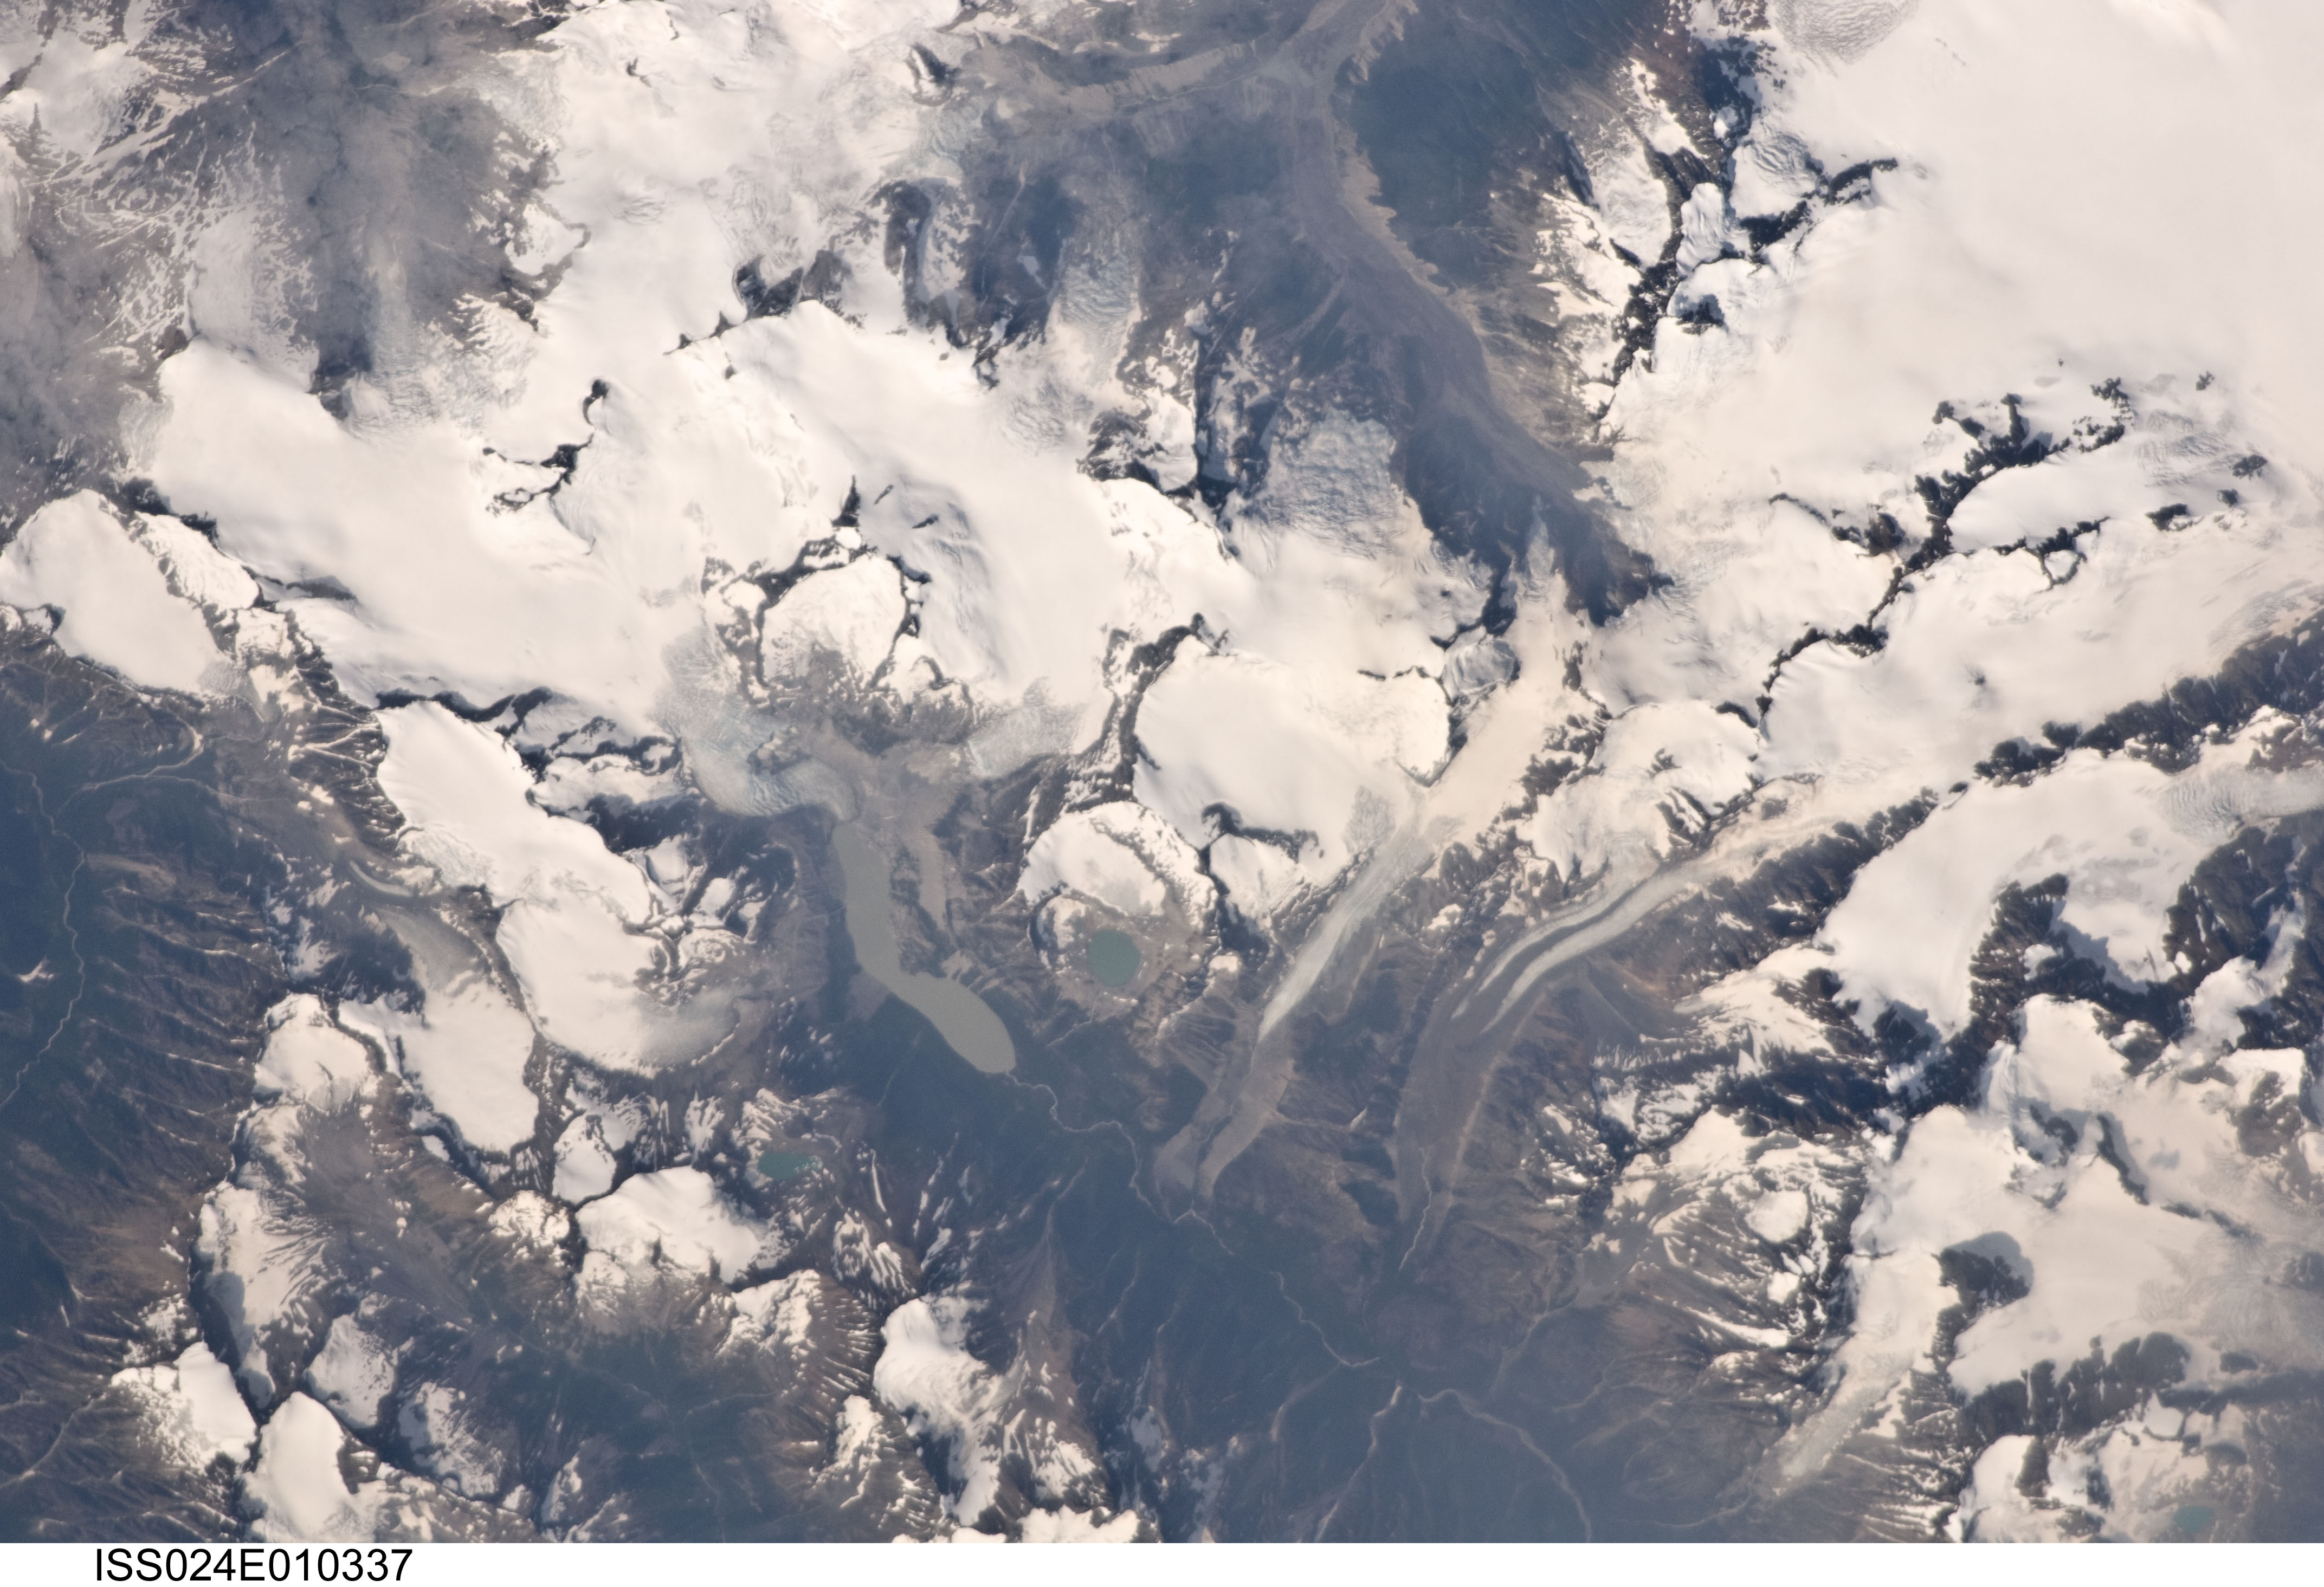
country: CANADA-BC
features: PAGE GL., NORTH KLINAKLINI R.
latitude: 51.8
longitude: -125.9
